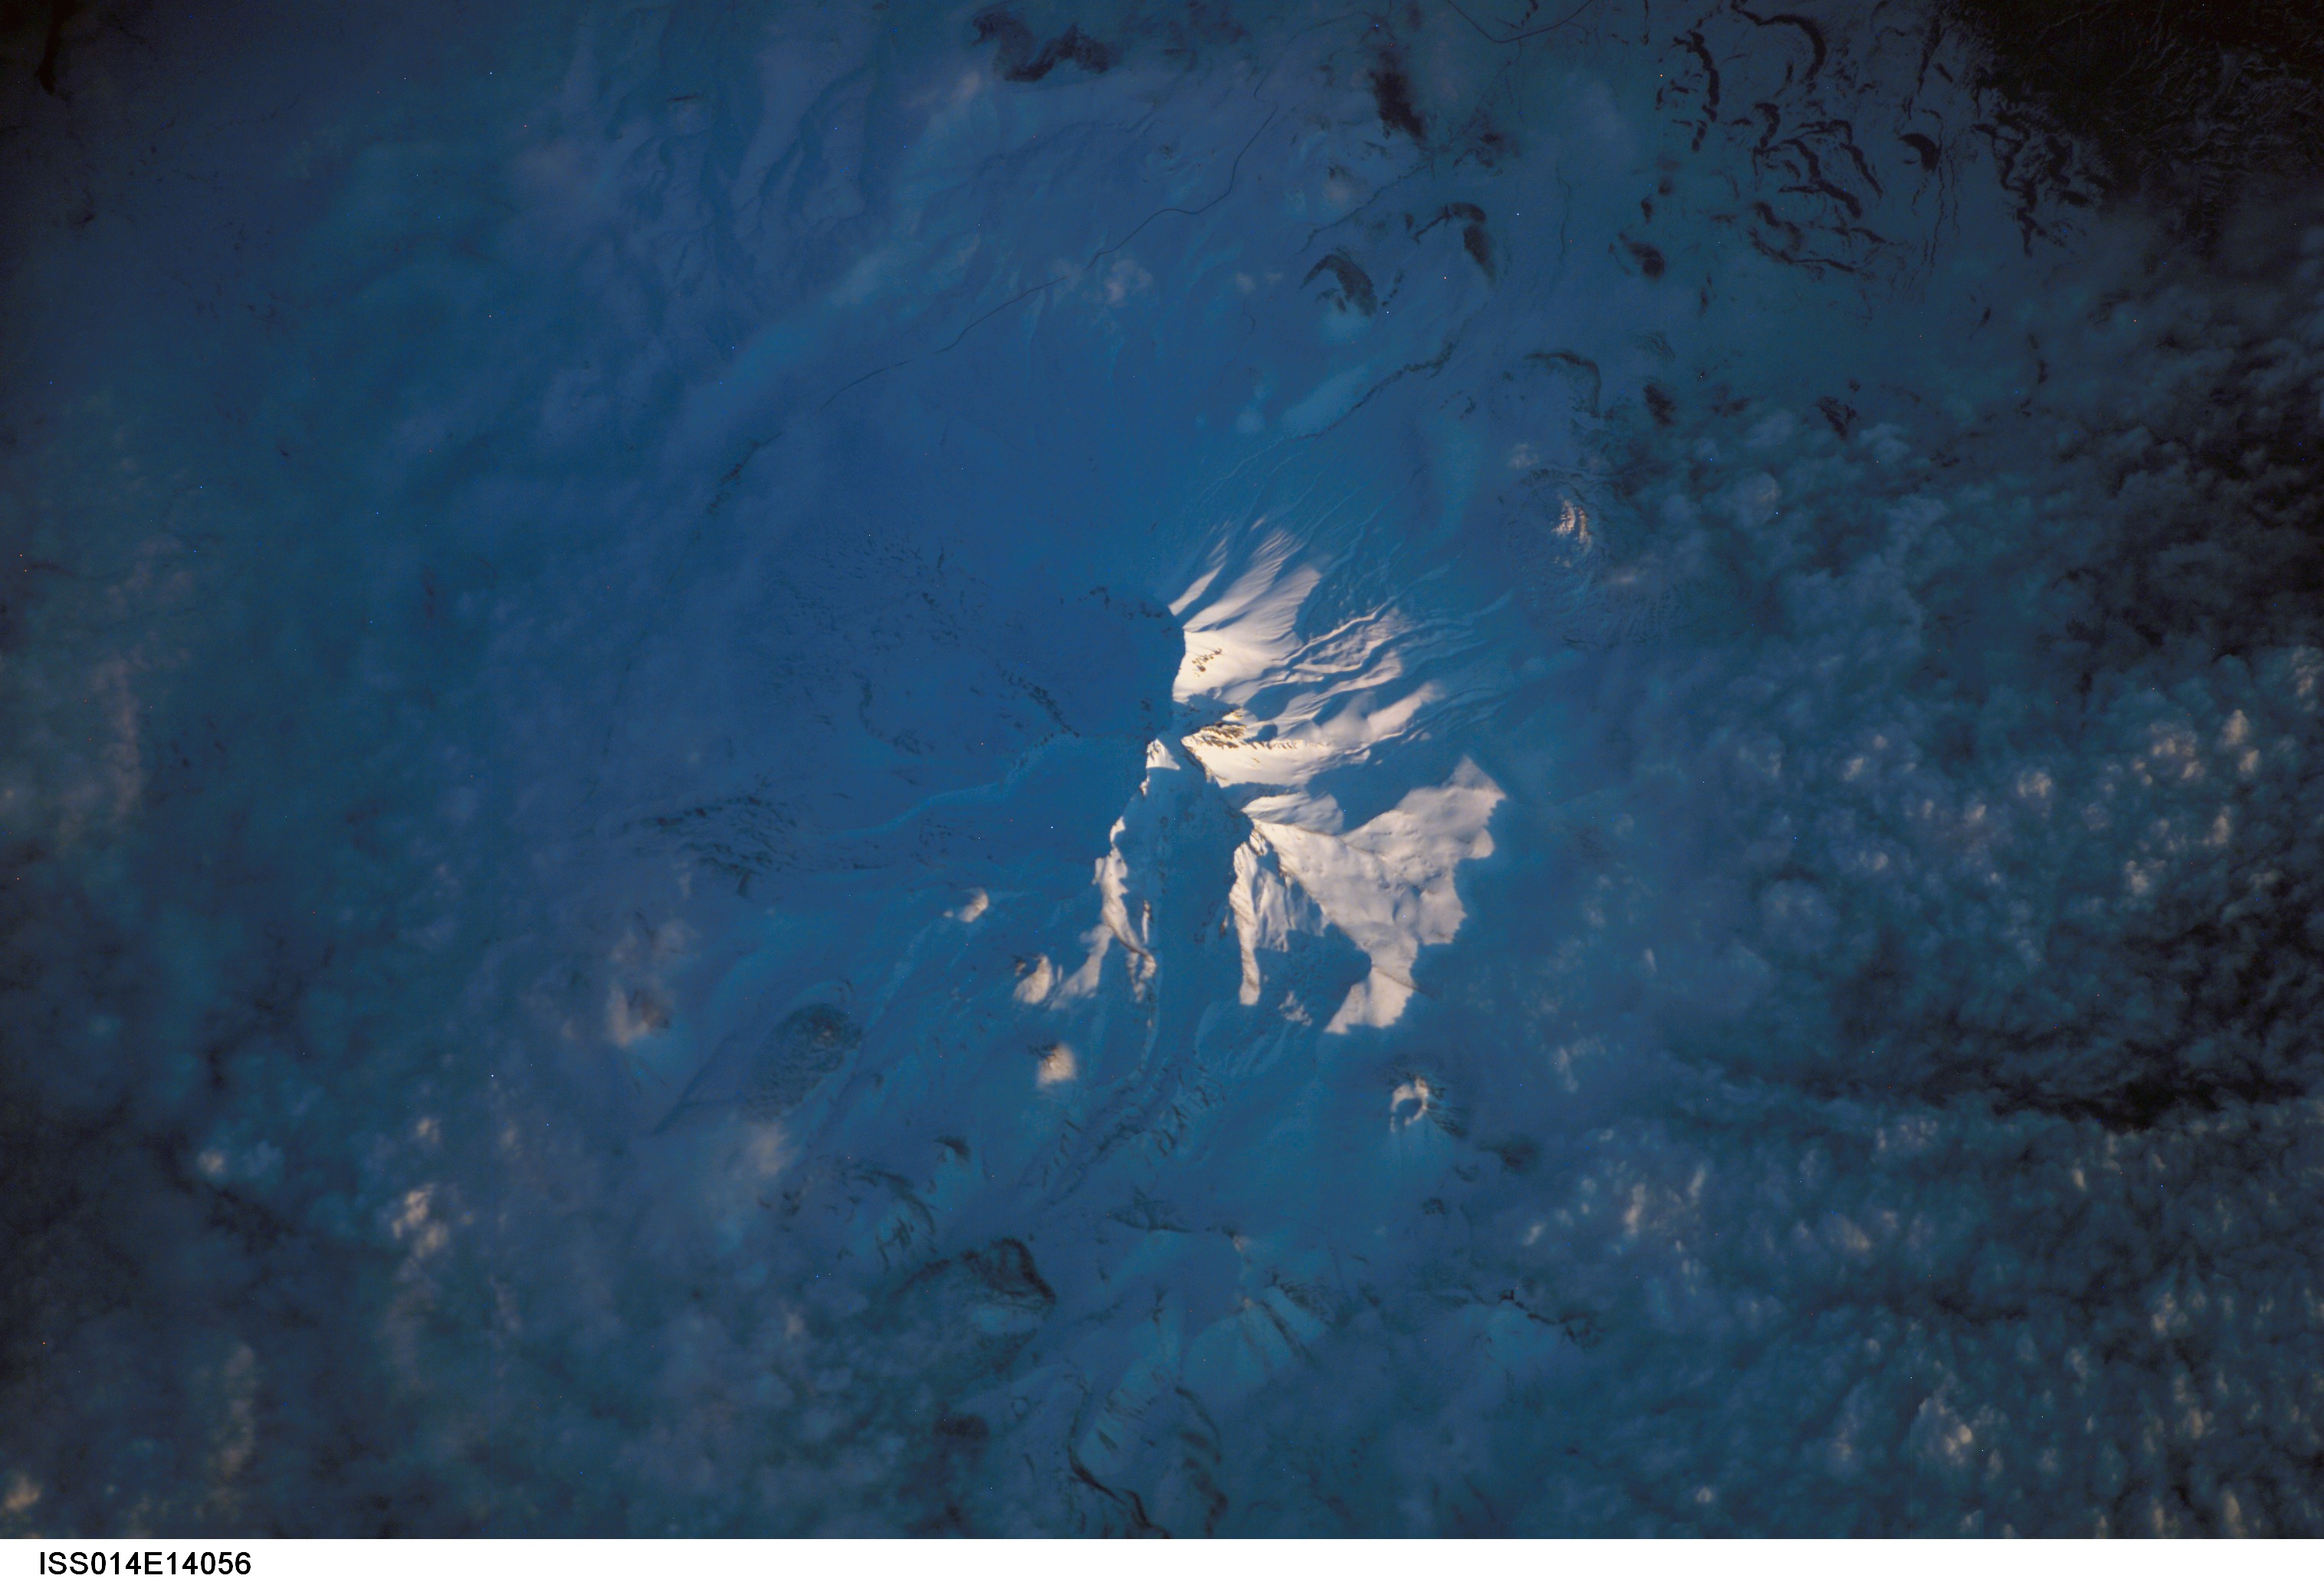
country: TURKEY
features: MT. ERCIYES, SNOW
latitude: 38.5
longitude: 35.4
